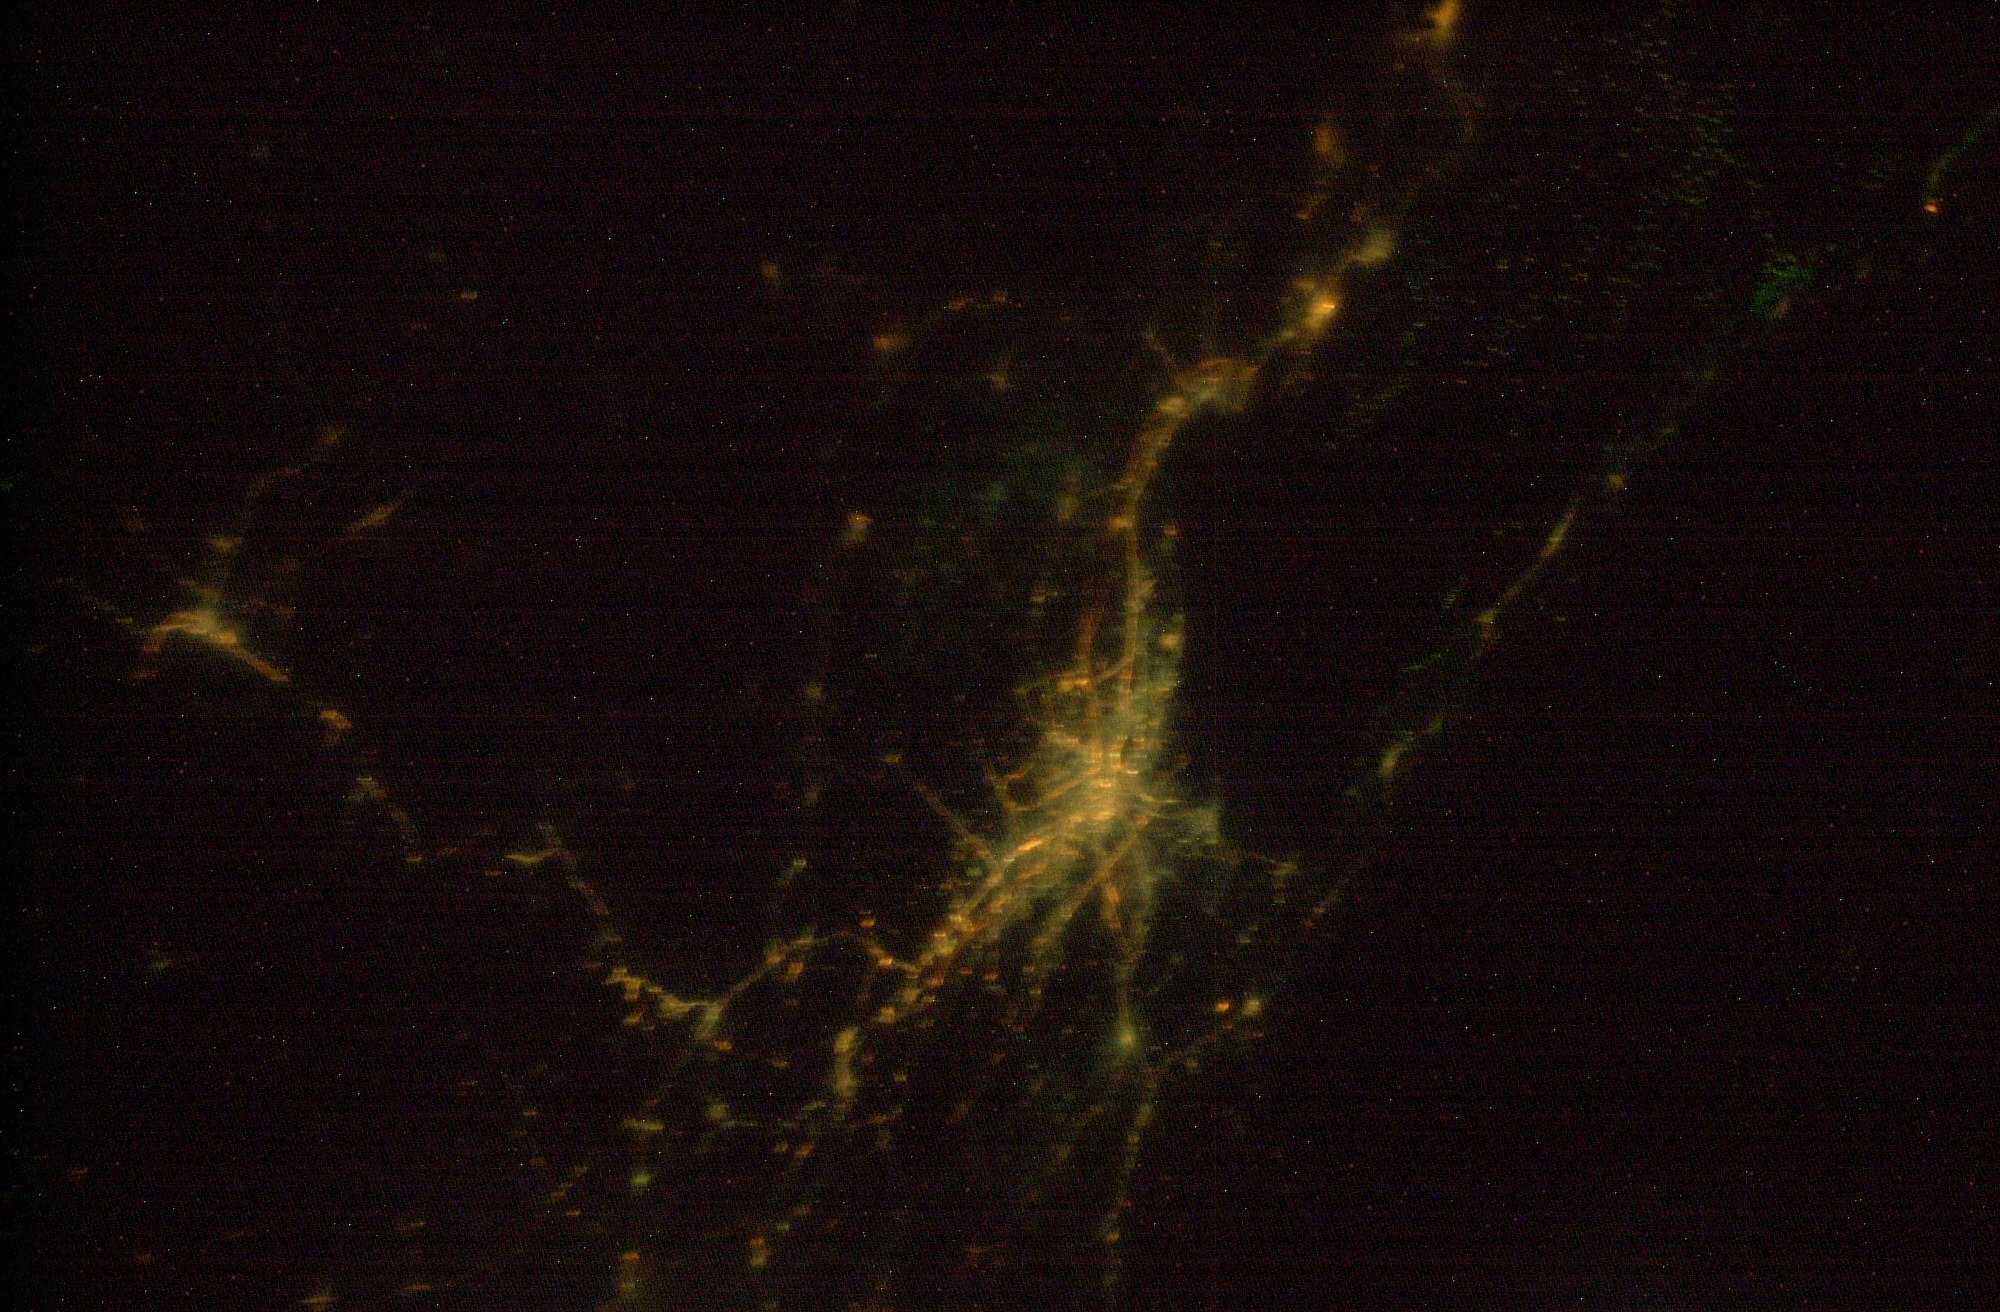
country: VIETNAM
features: DARK EARTHOBS
